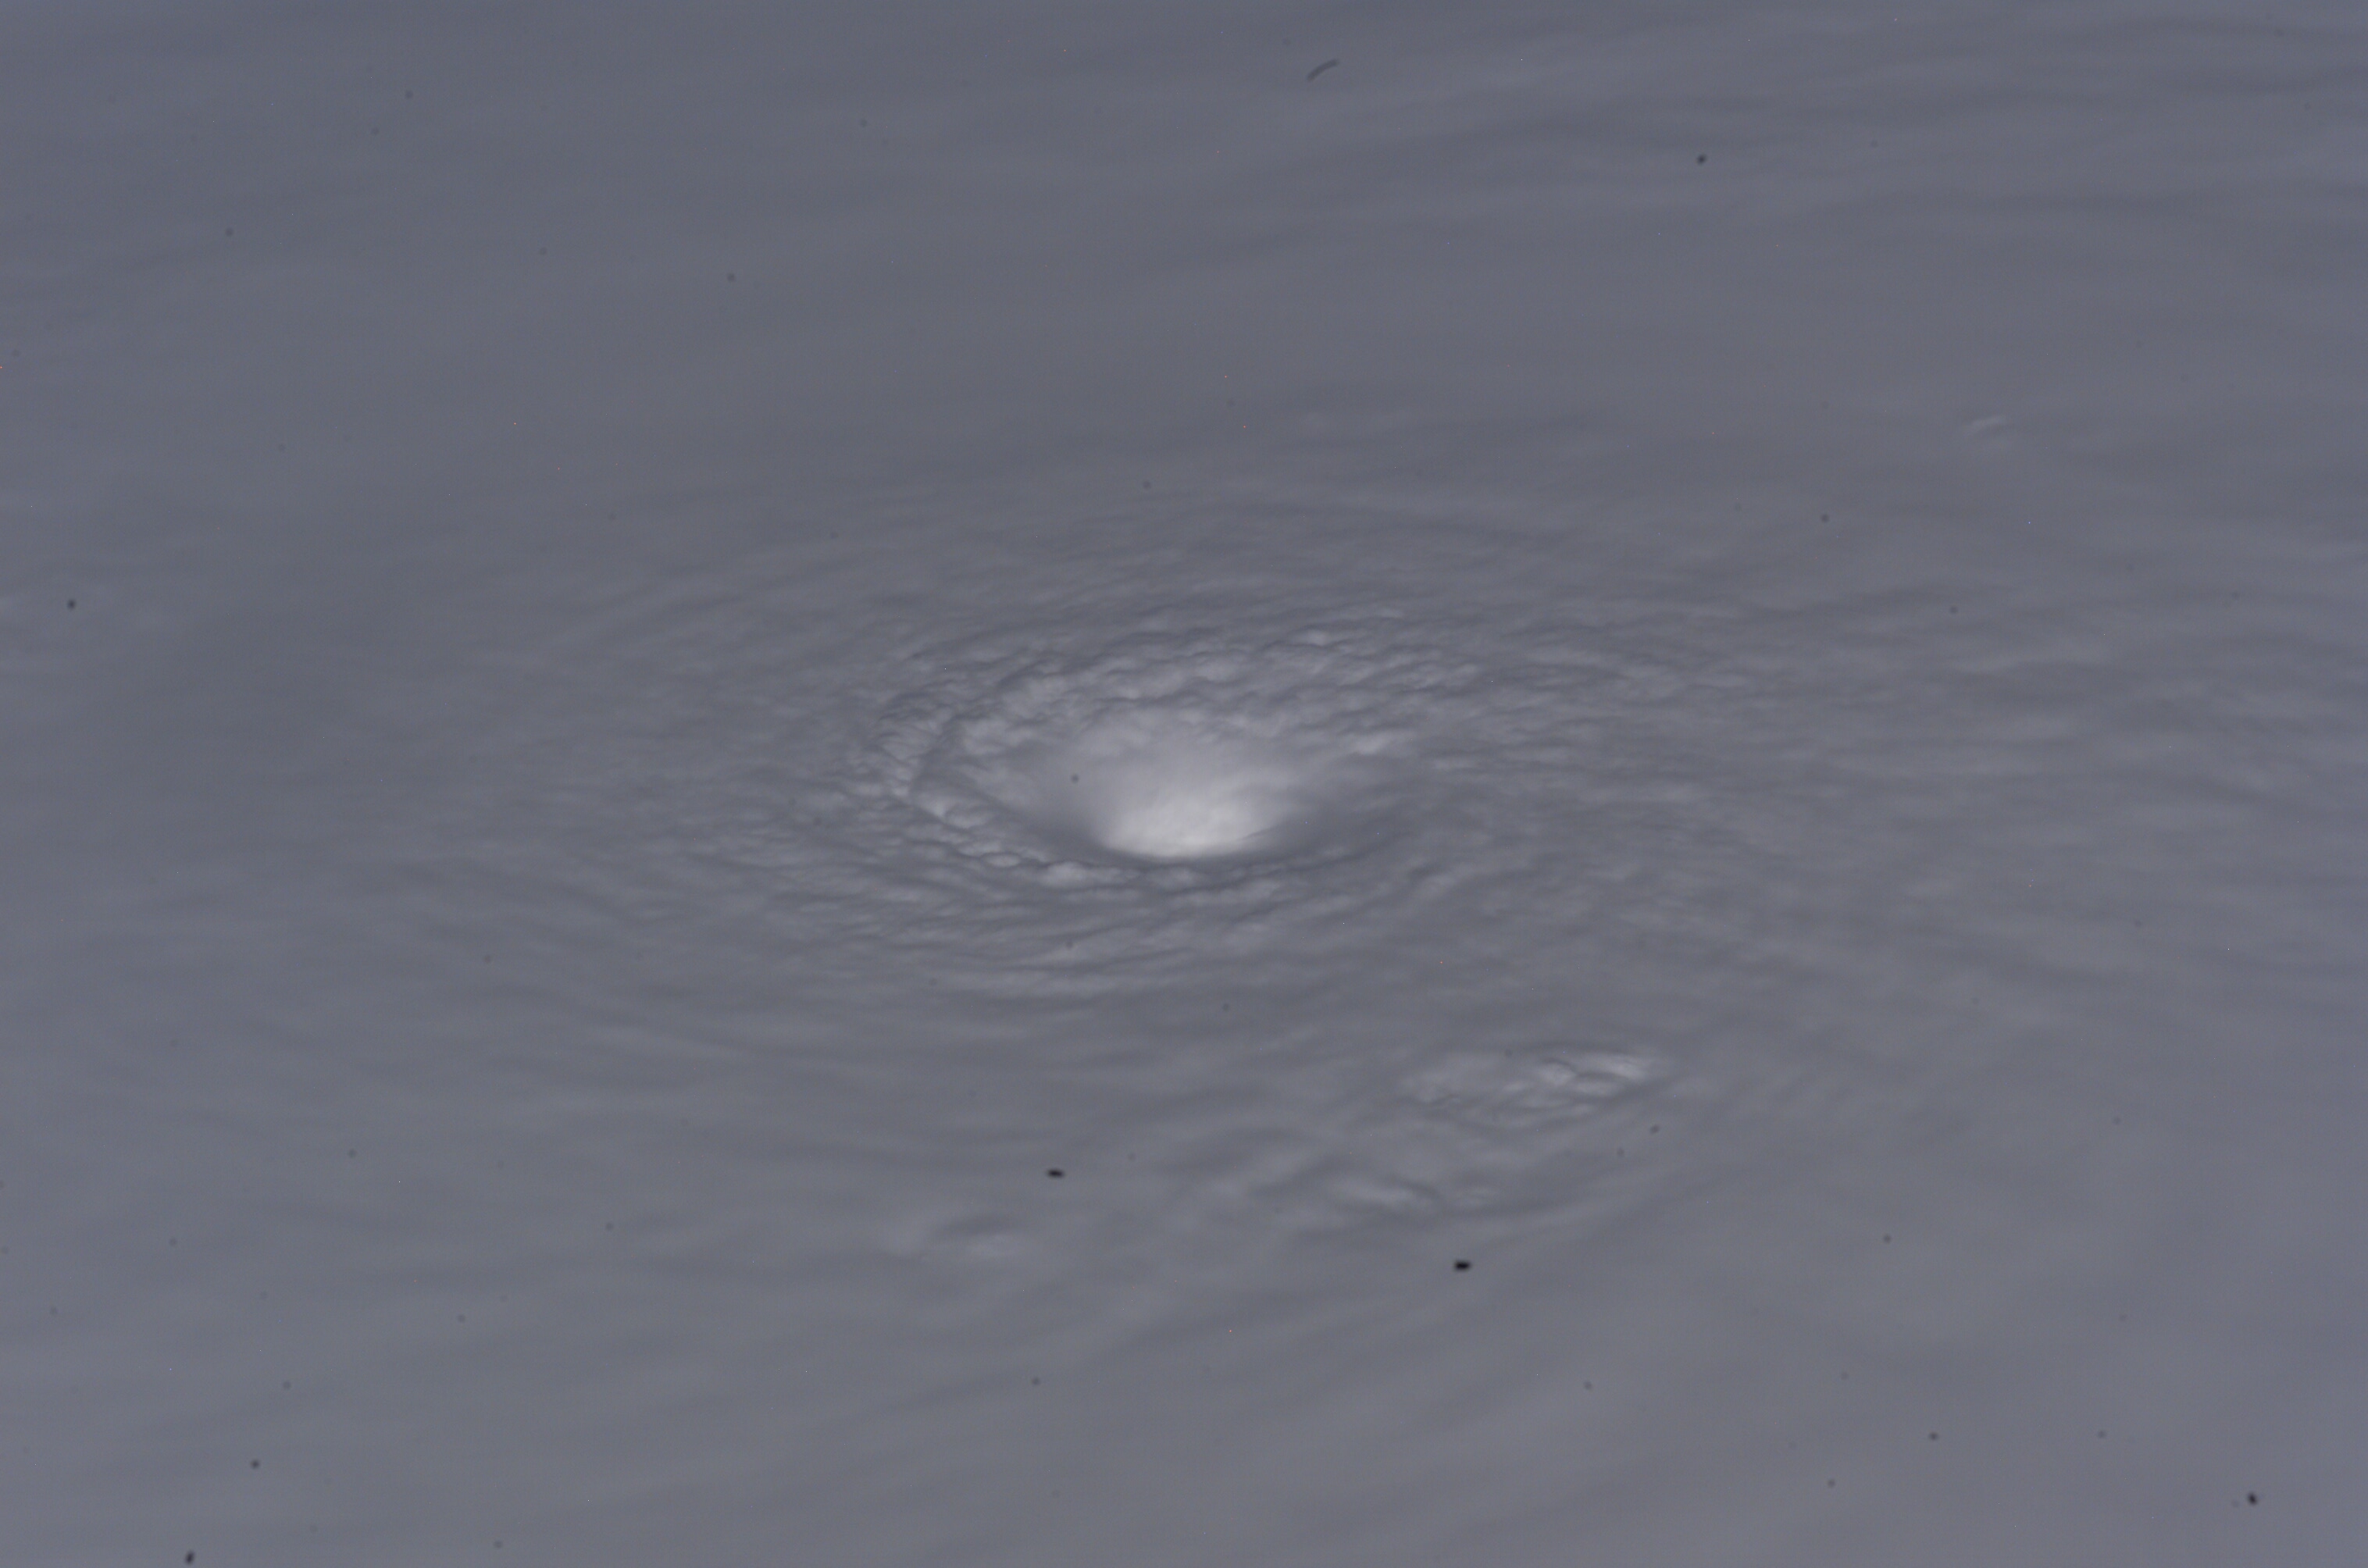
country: CARIBBEAN SEA
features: HURRICANE WILMA, EYE, CORE
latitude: 17.2
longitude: -82.8
